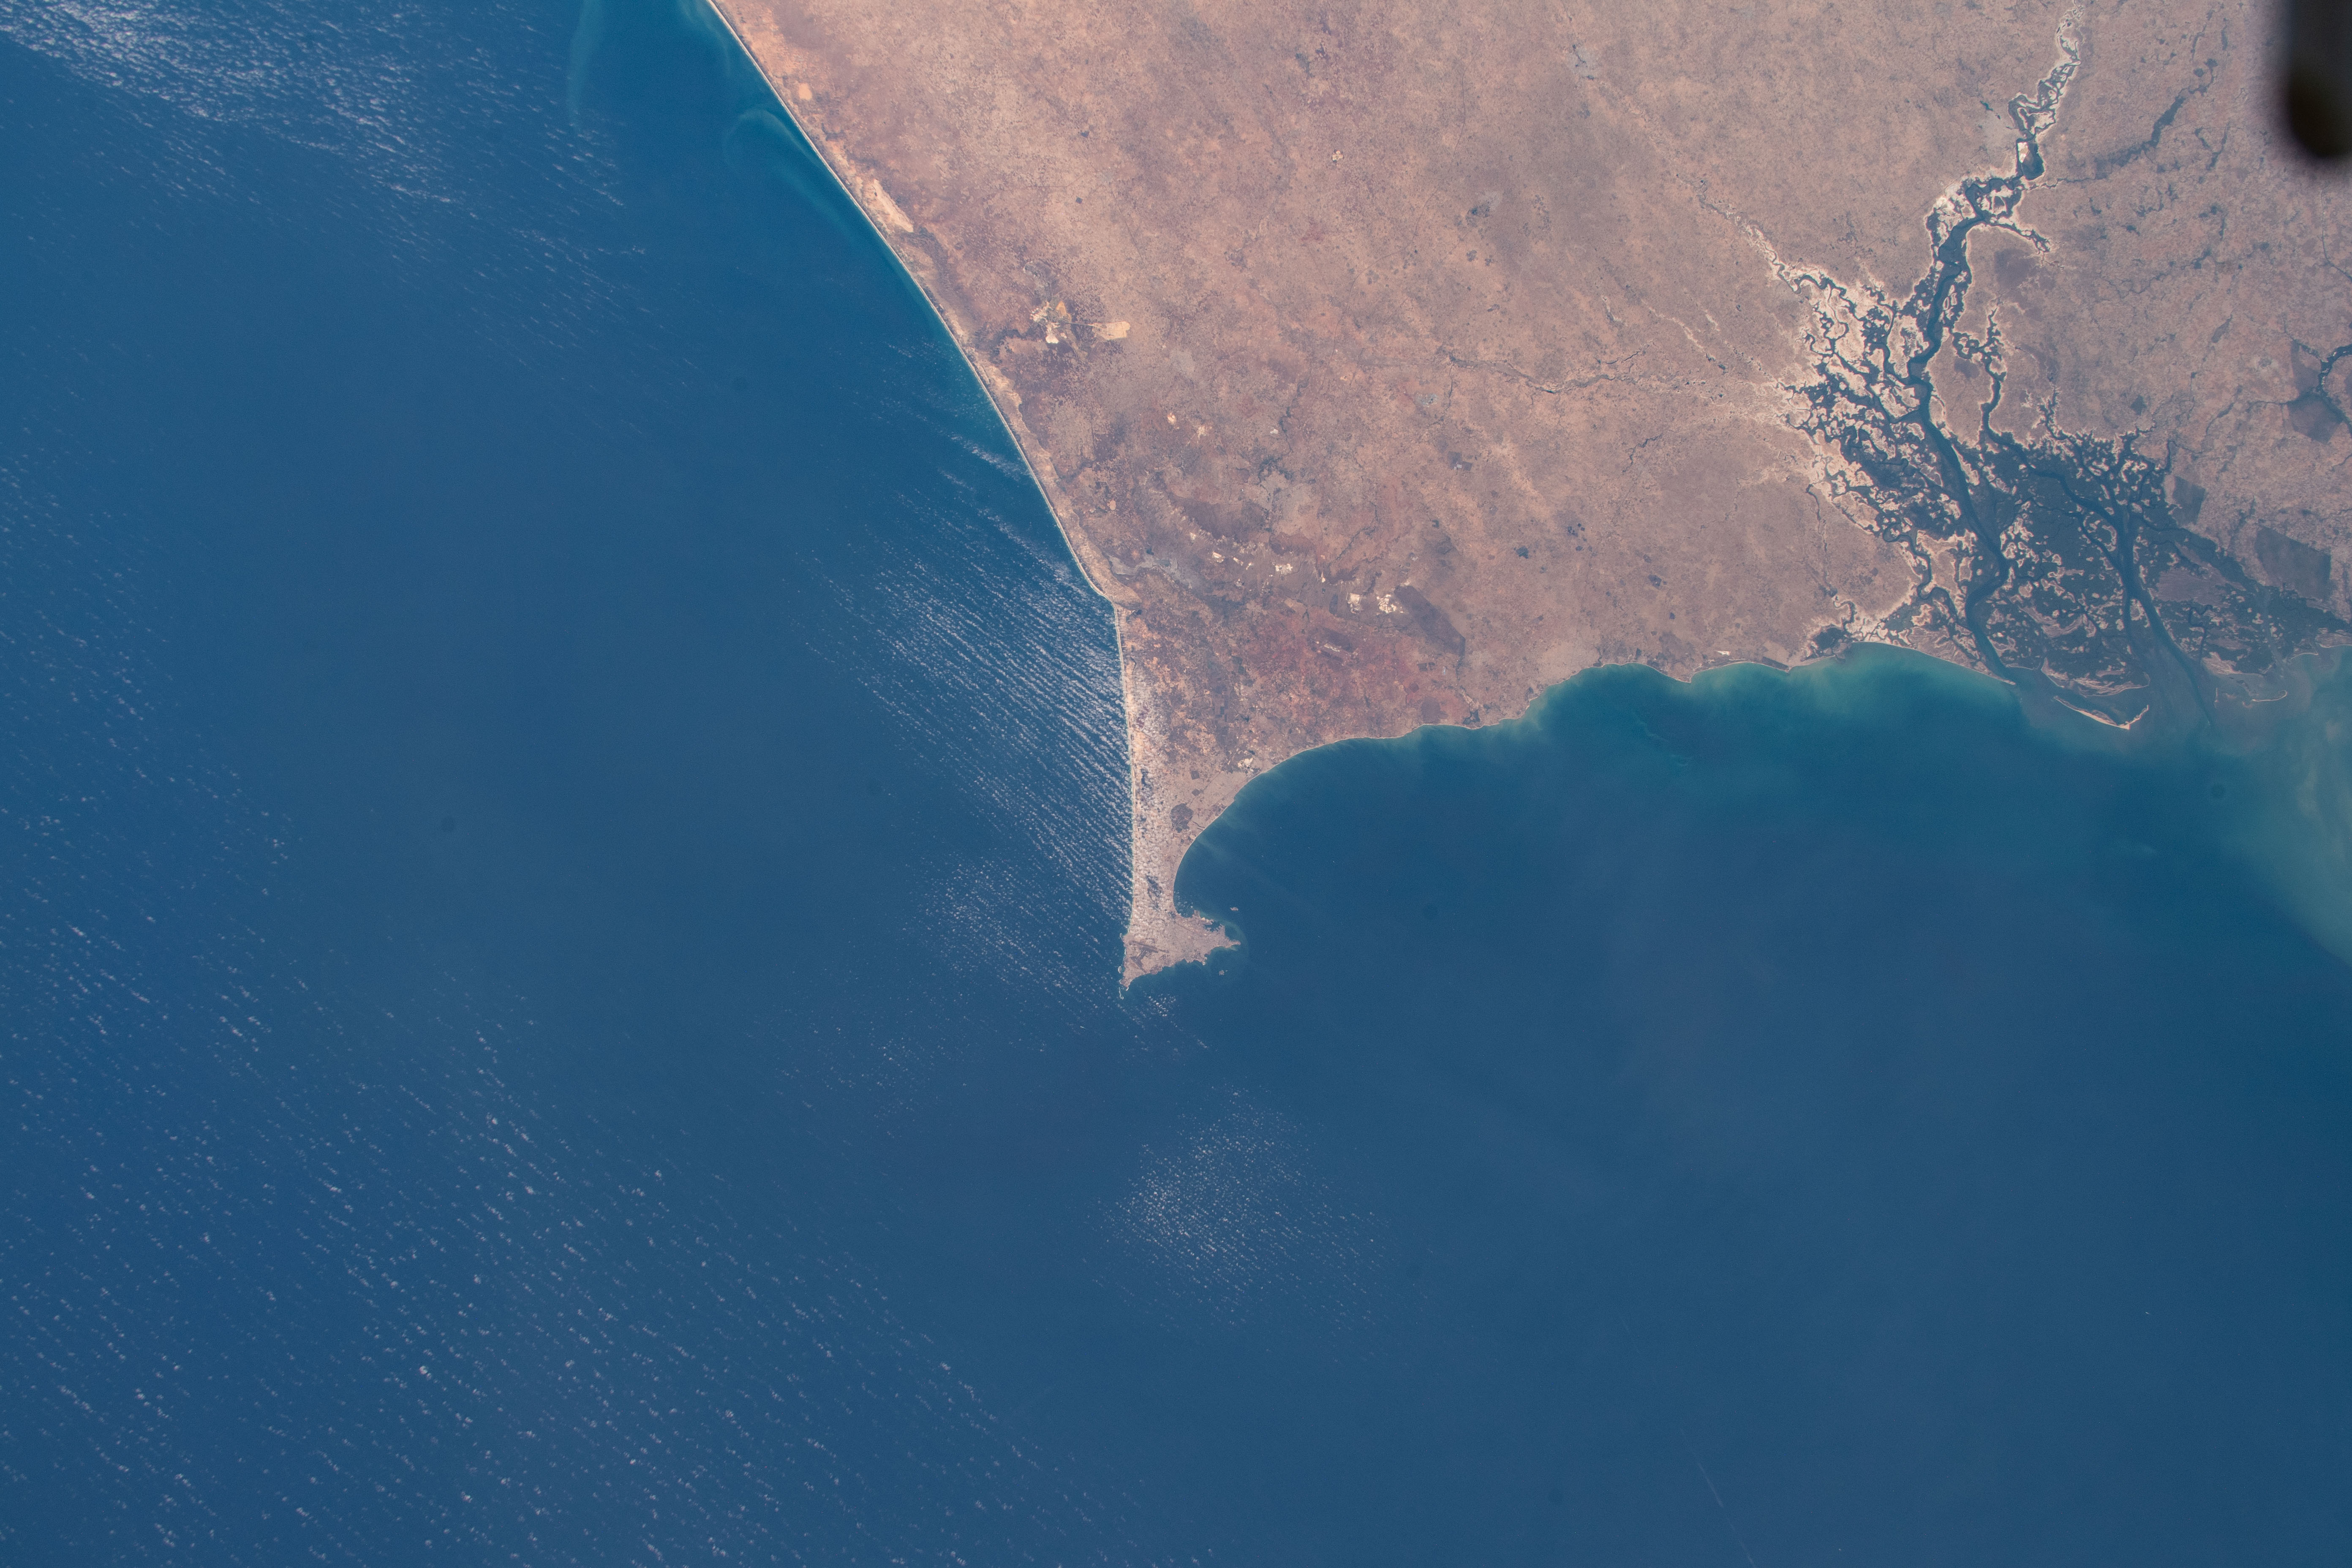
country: SENEGAL
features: DAKAR, SENEGAL, DELTA DU SALOUM NATIONAL PARK, THIES
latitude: 15.0
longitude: -17.5
